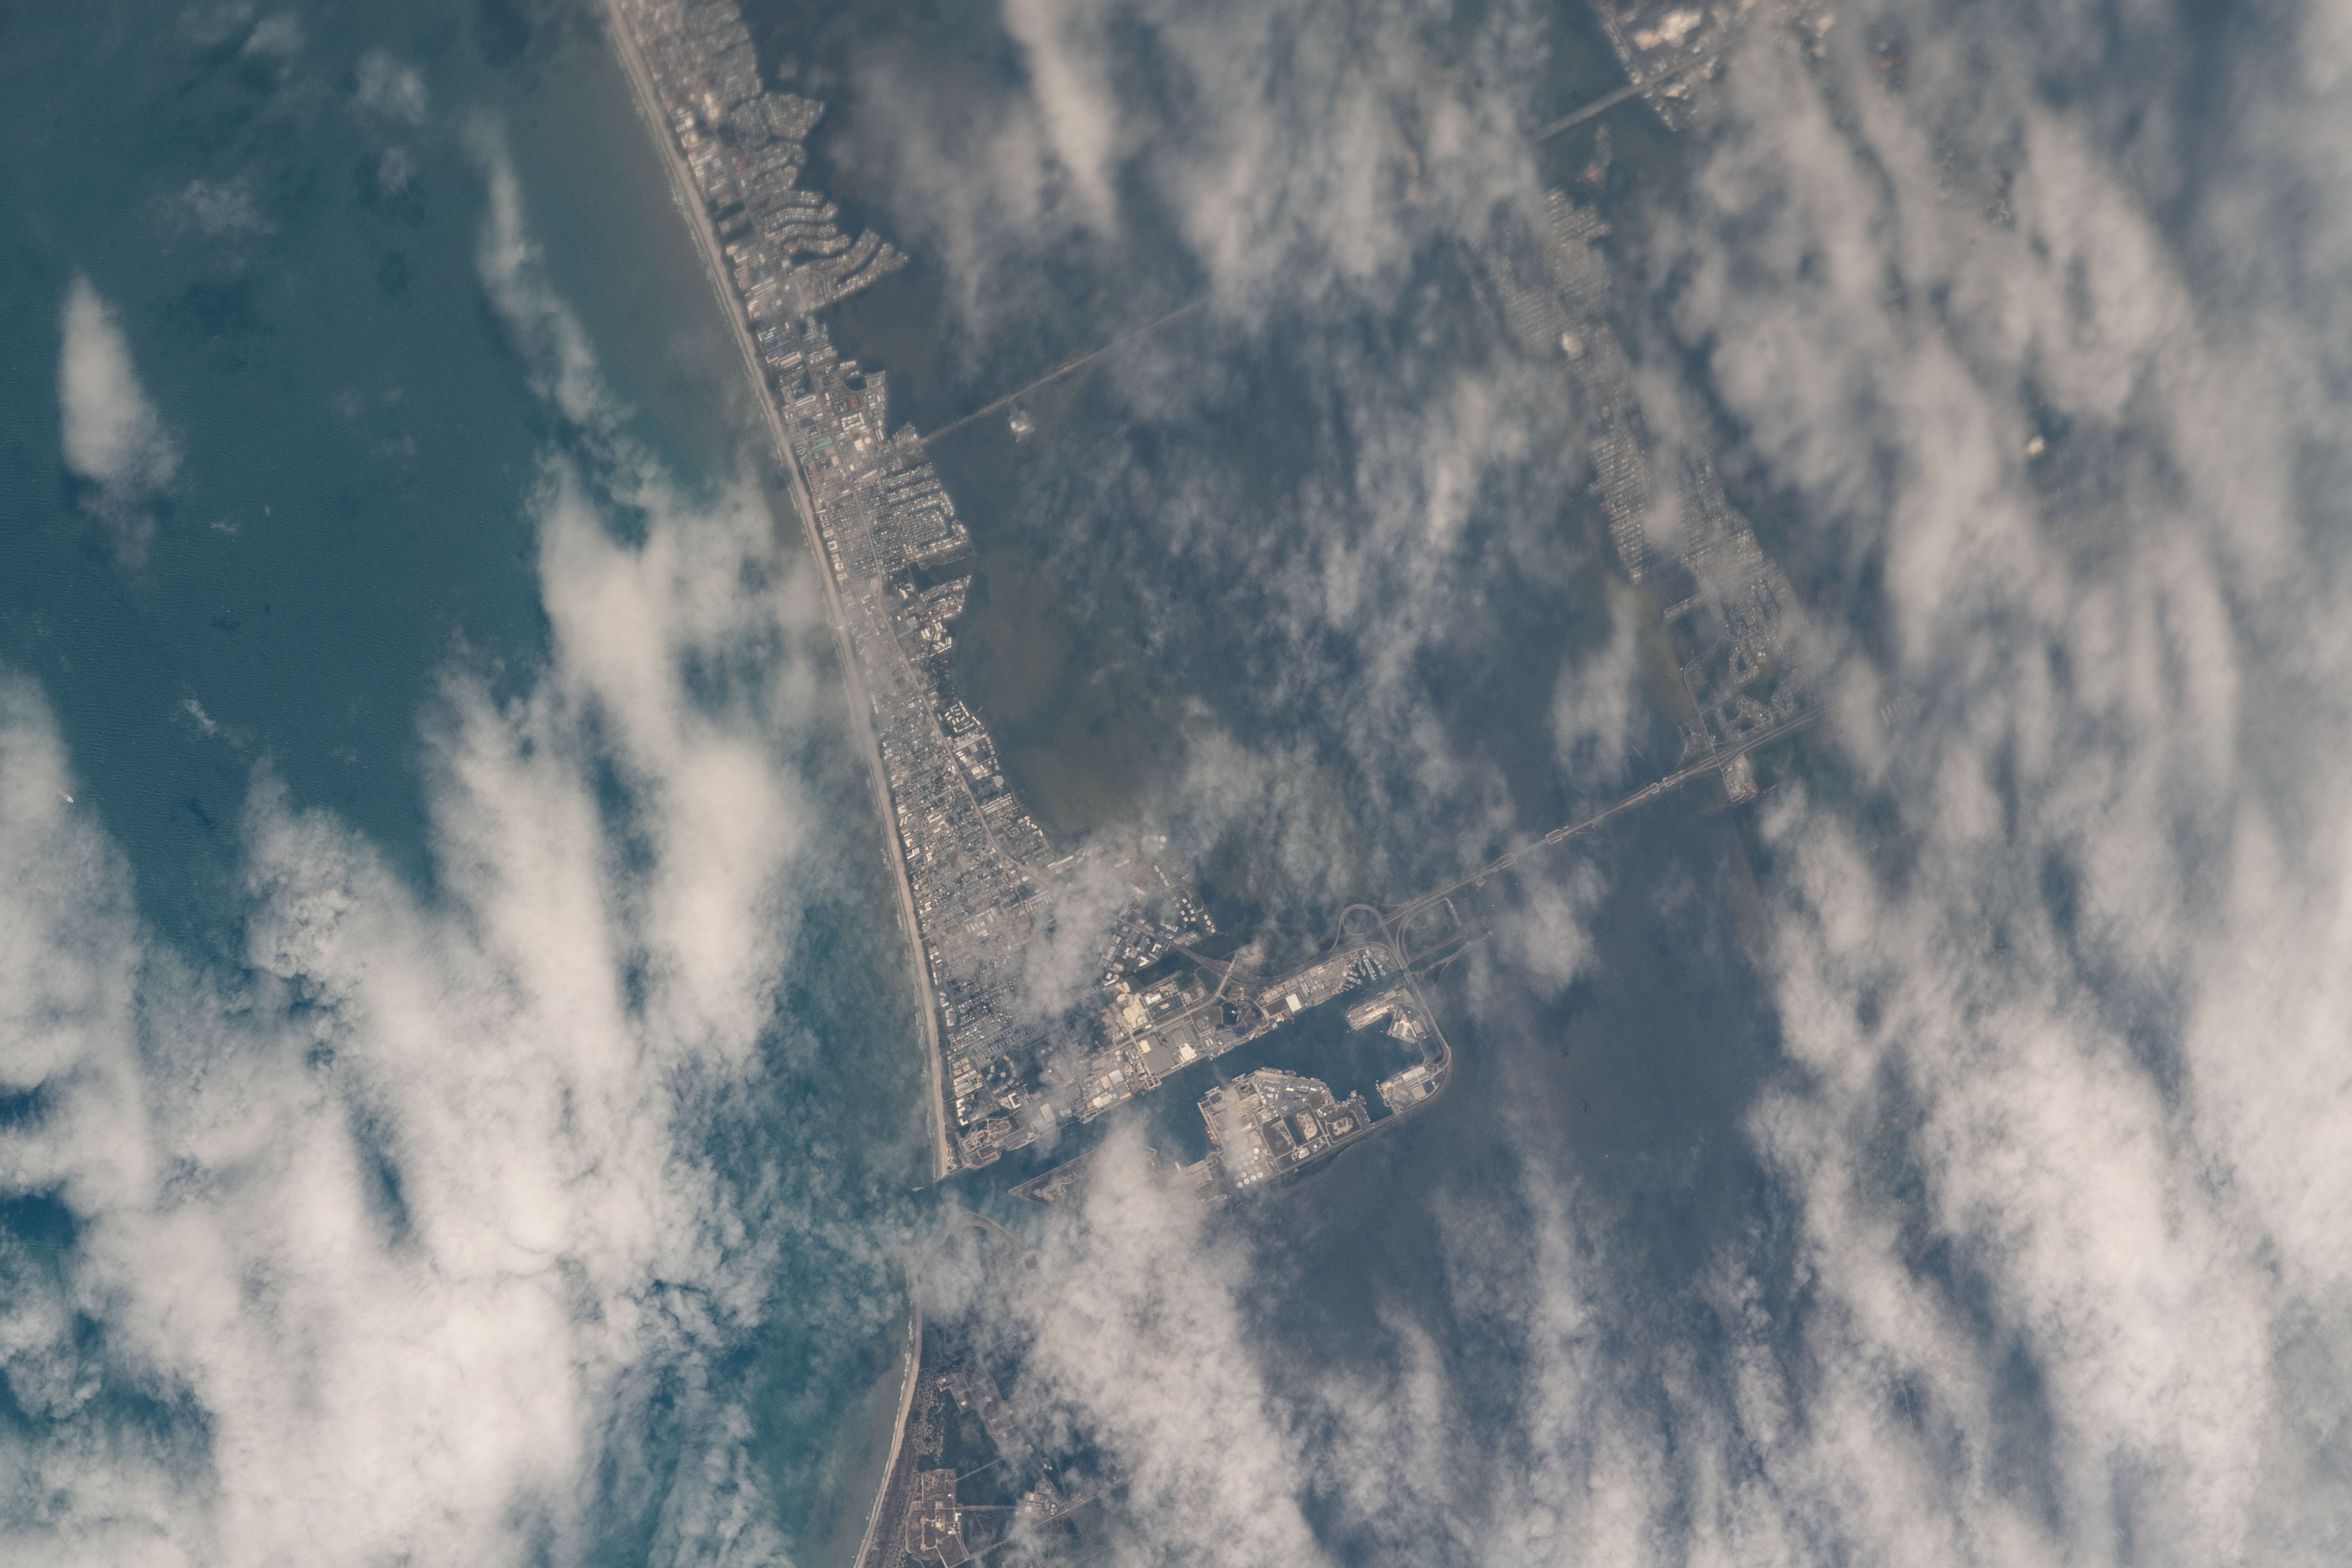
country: USA-FLORIDA
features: PORT CANAVERAL, BANANA RIVER, CAPE CANAVERAL, CANAVERAL BIGHT
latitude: 28.4
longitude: -80.6
